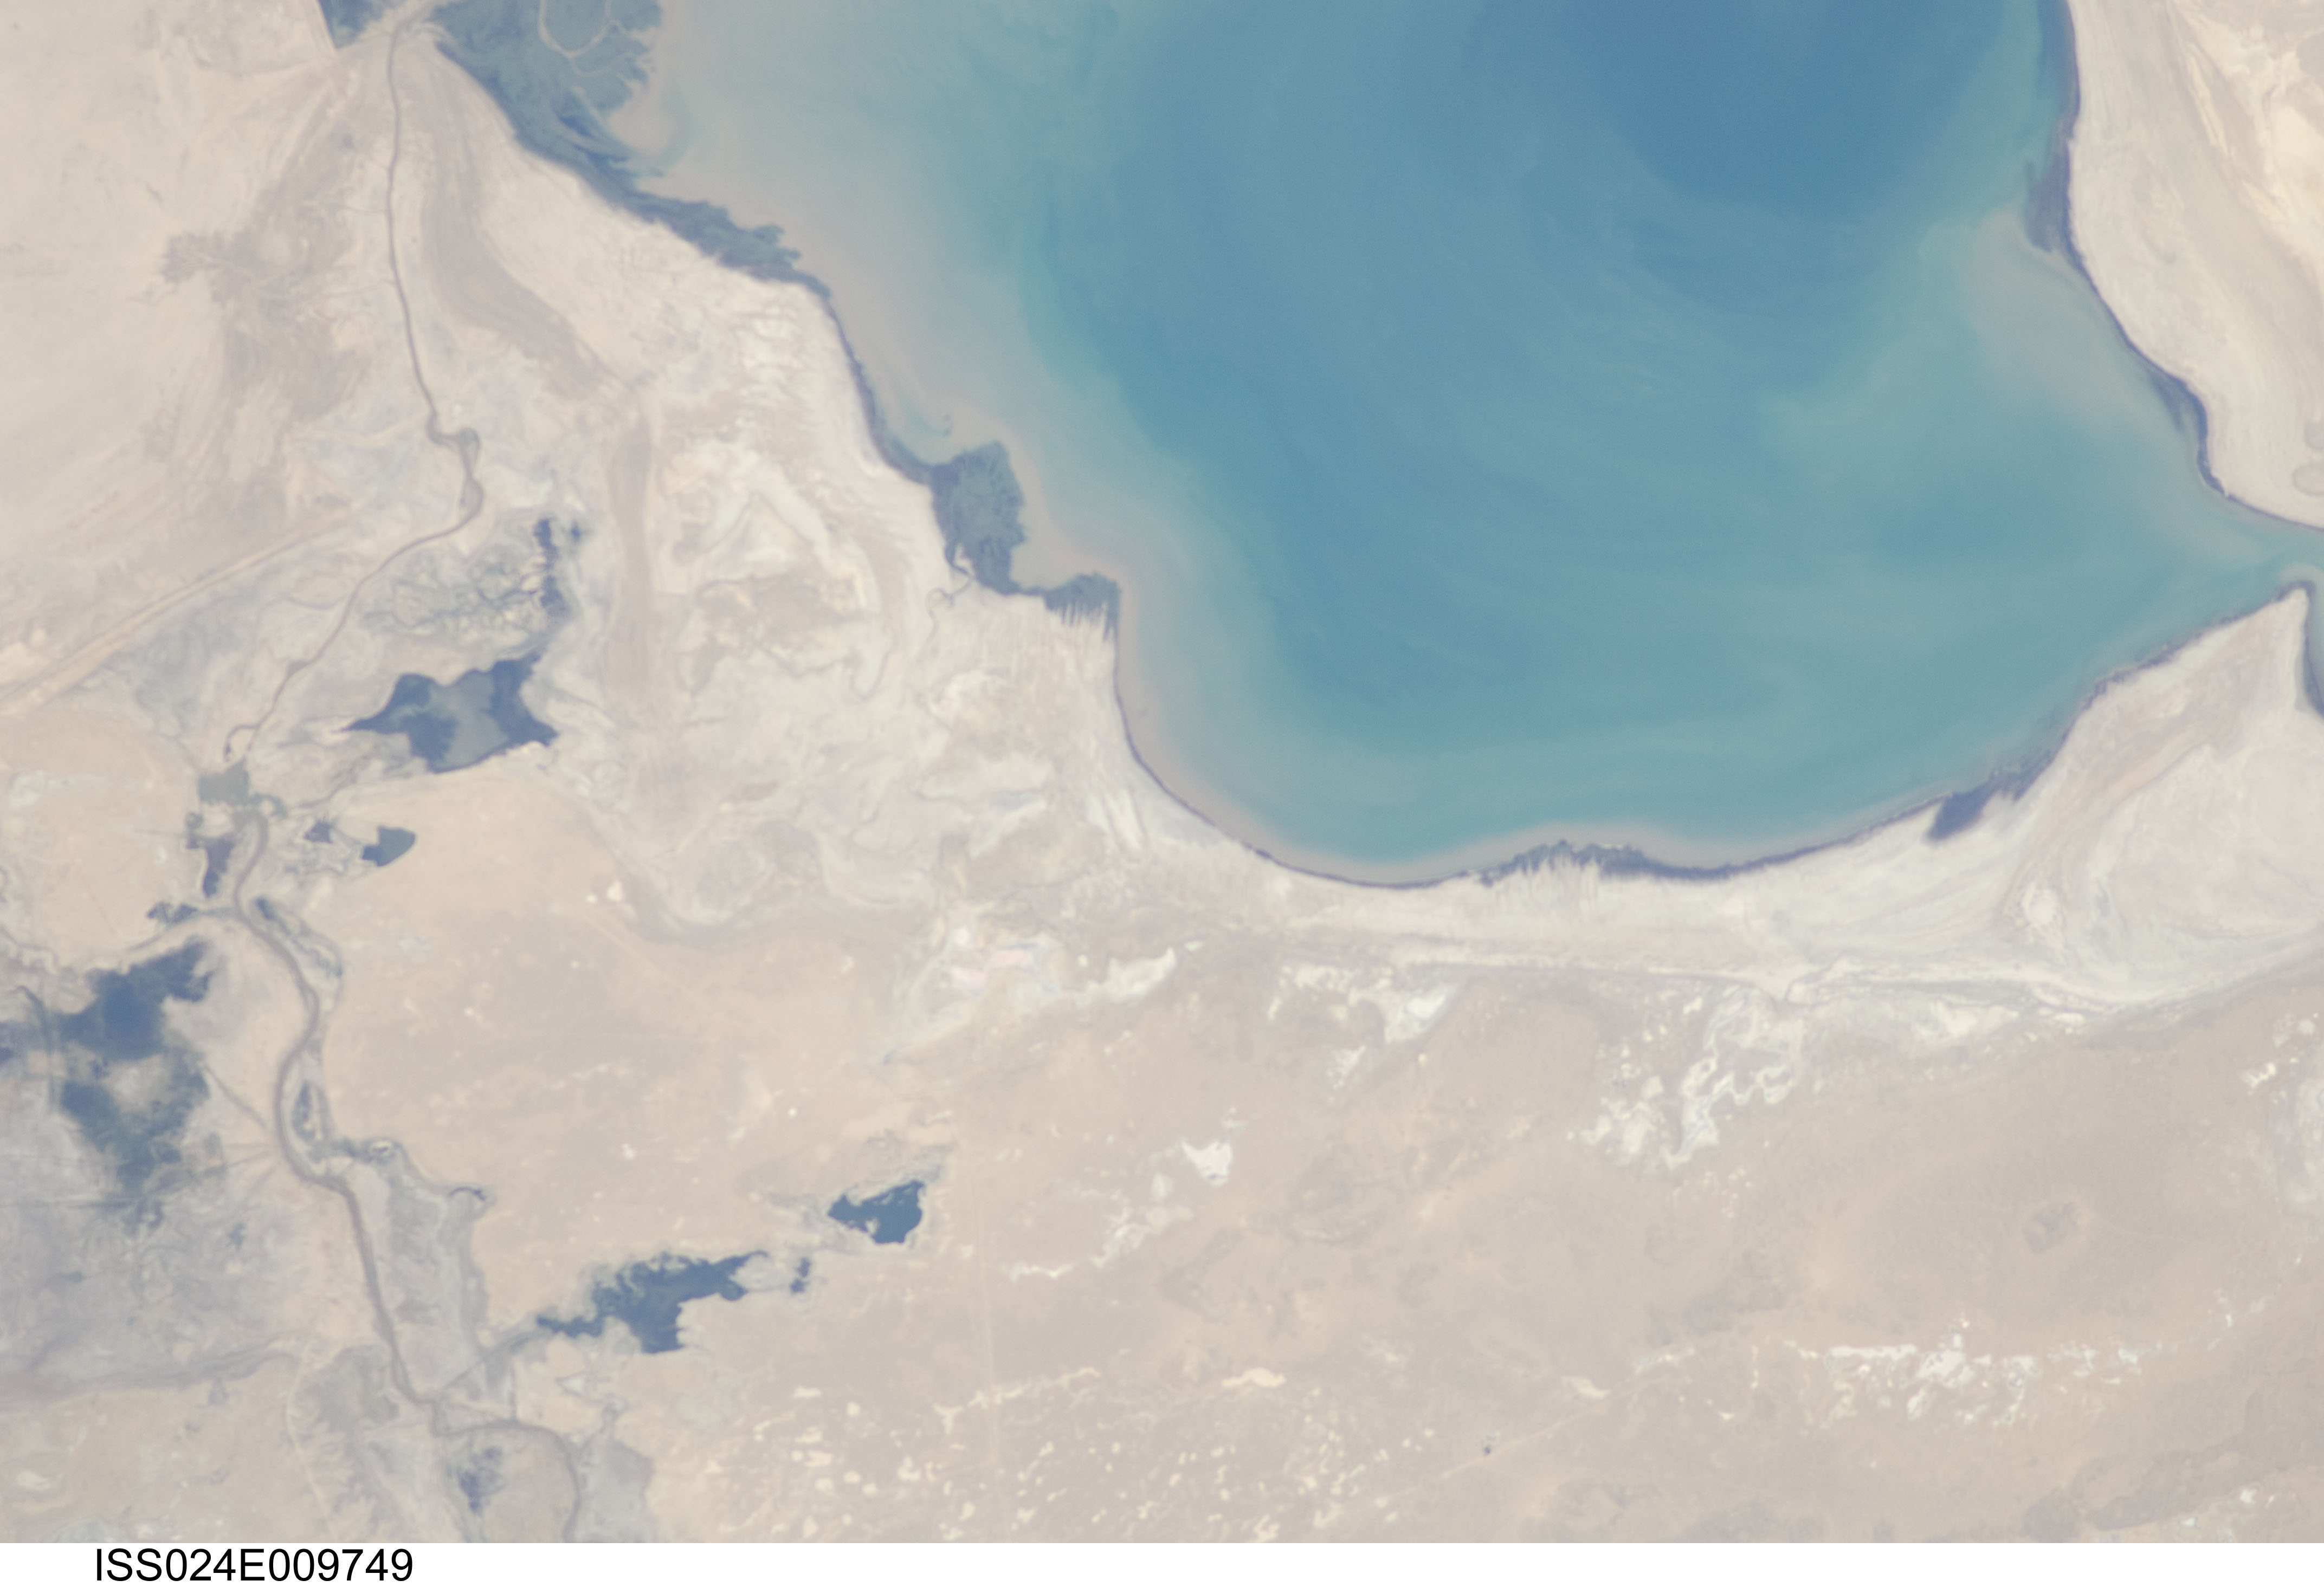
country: KAZAKHSTAN
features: NORTHERN LOBE OF ARAL SEA BASIN, SYRDAR'YA R. DELTA, DESERT, LAKES
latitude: 46.2
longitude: 61.2
